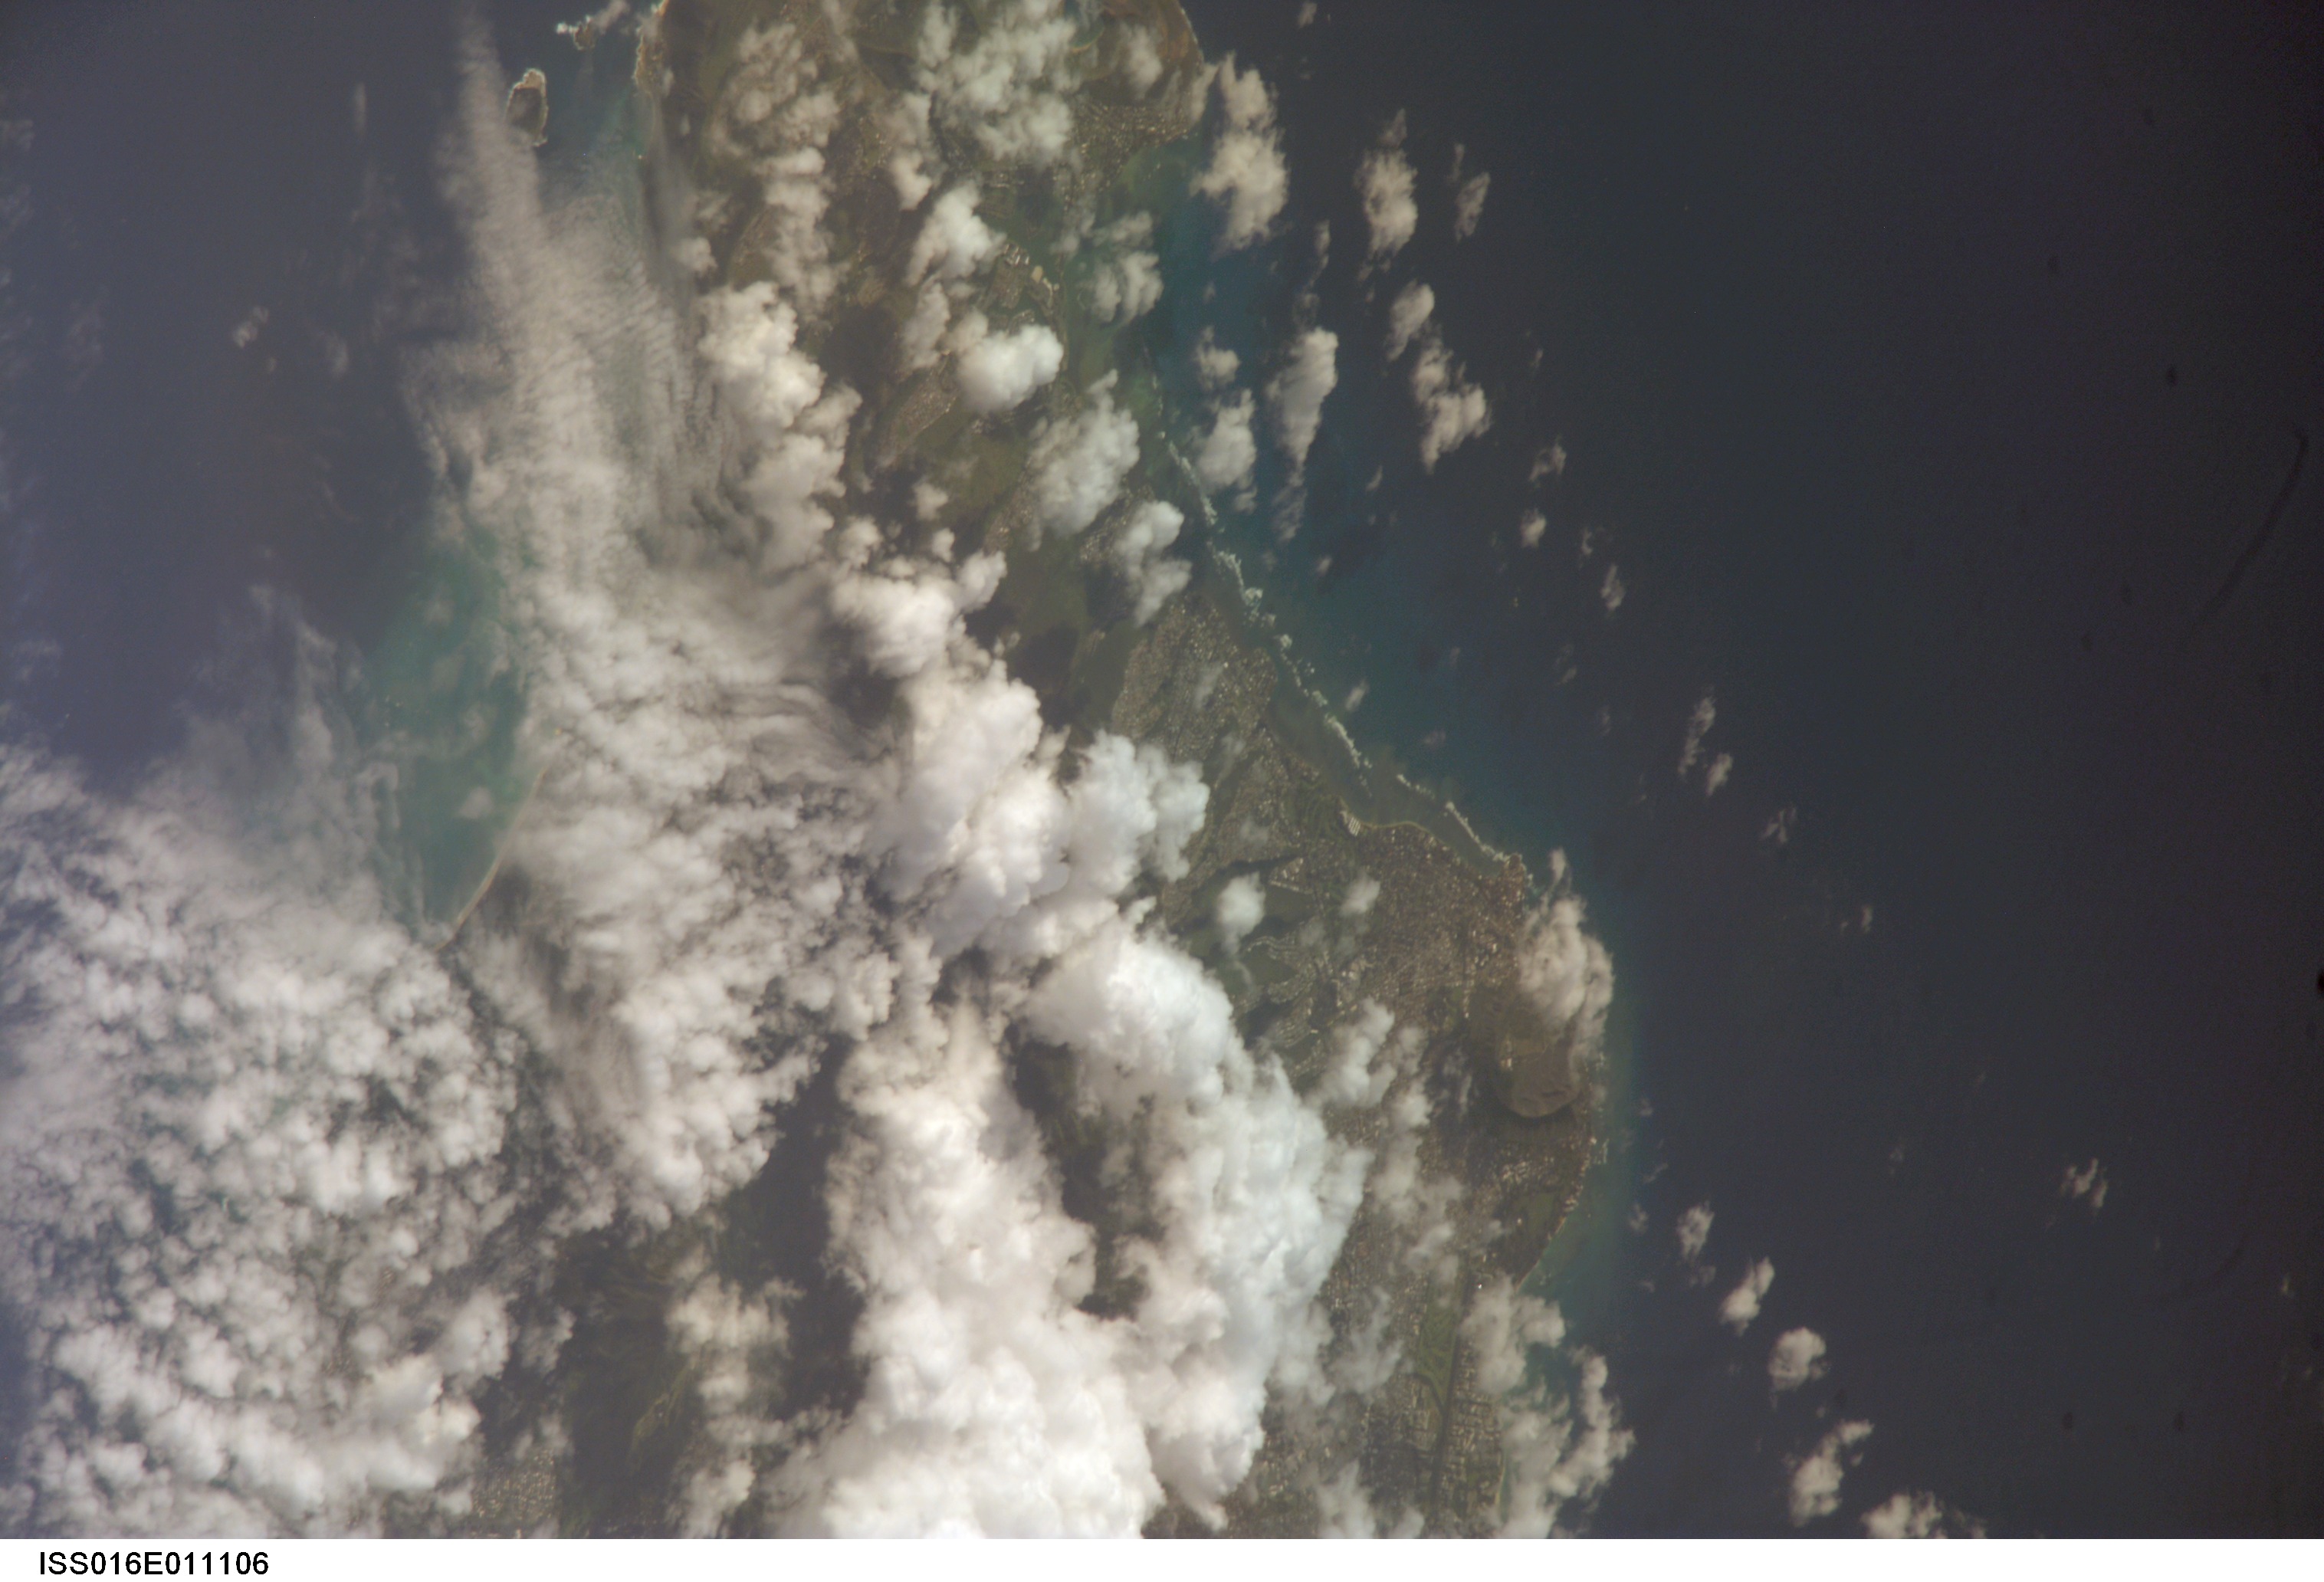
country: USA-HAWAII
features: OAHU, DIAMOND HEAD, KOKO HEAD
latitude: 21.3
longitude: -157.8
